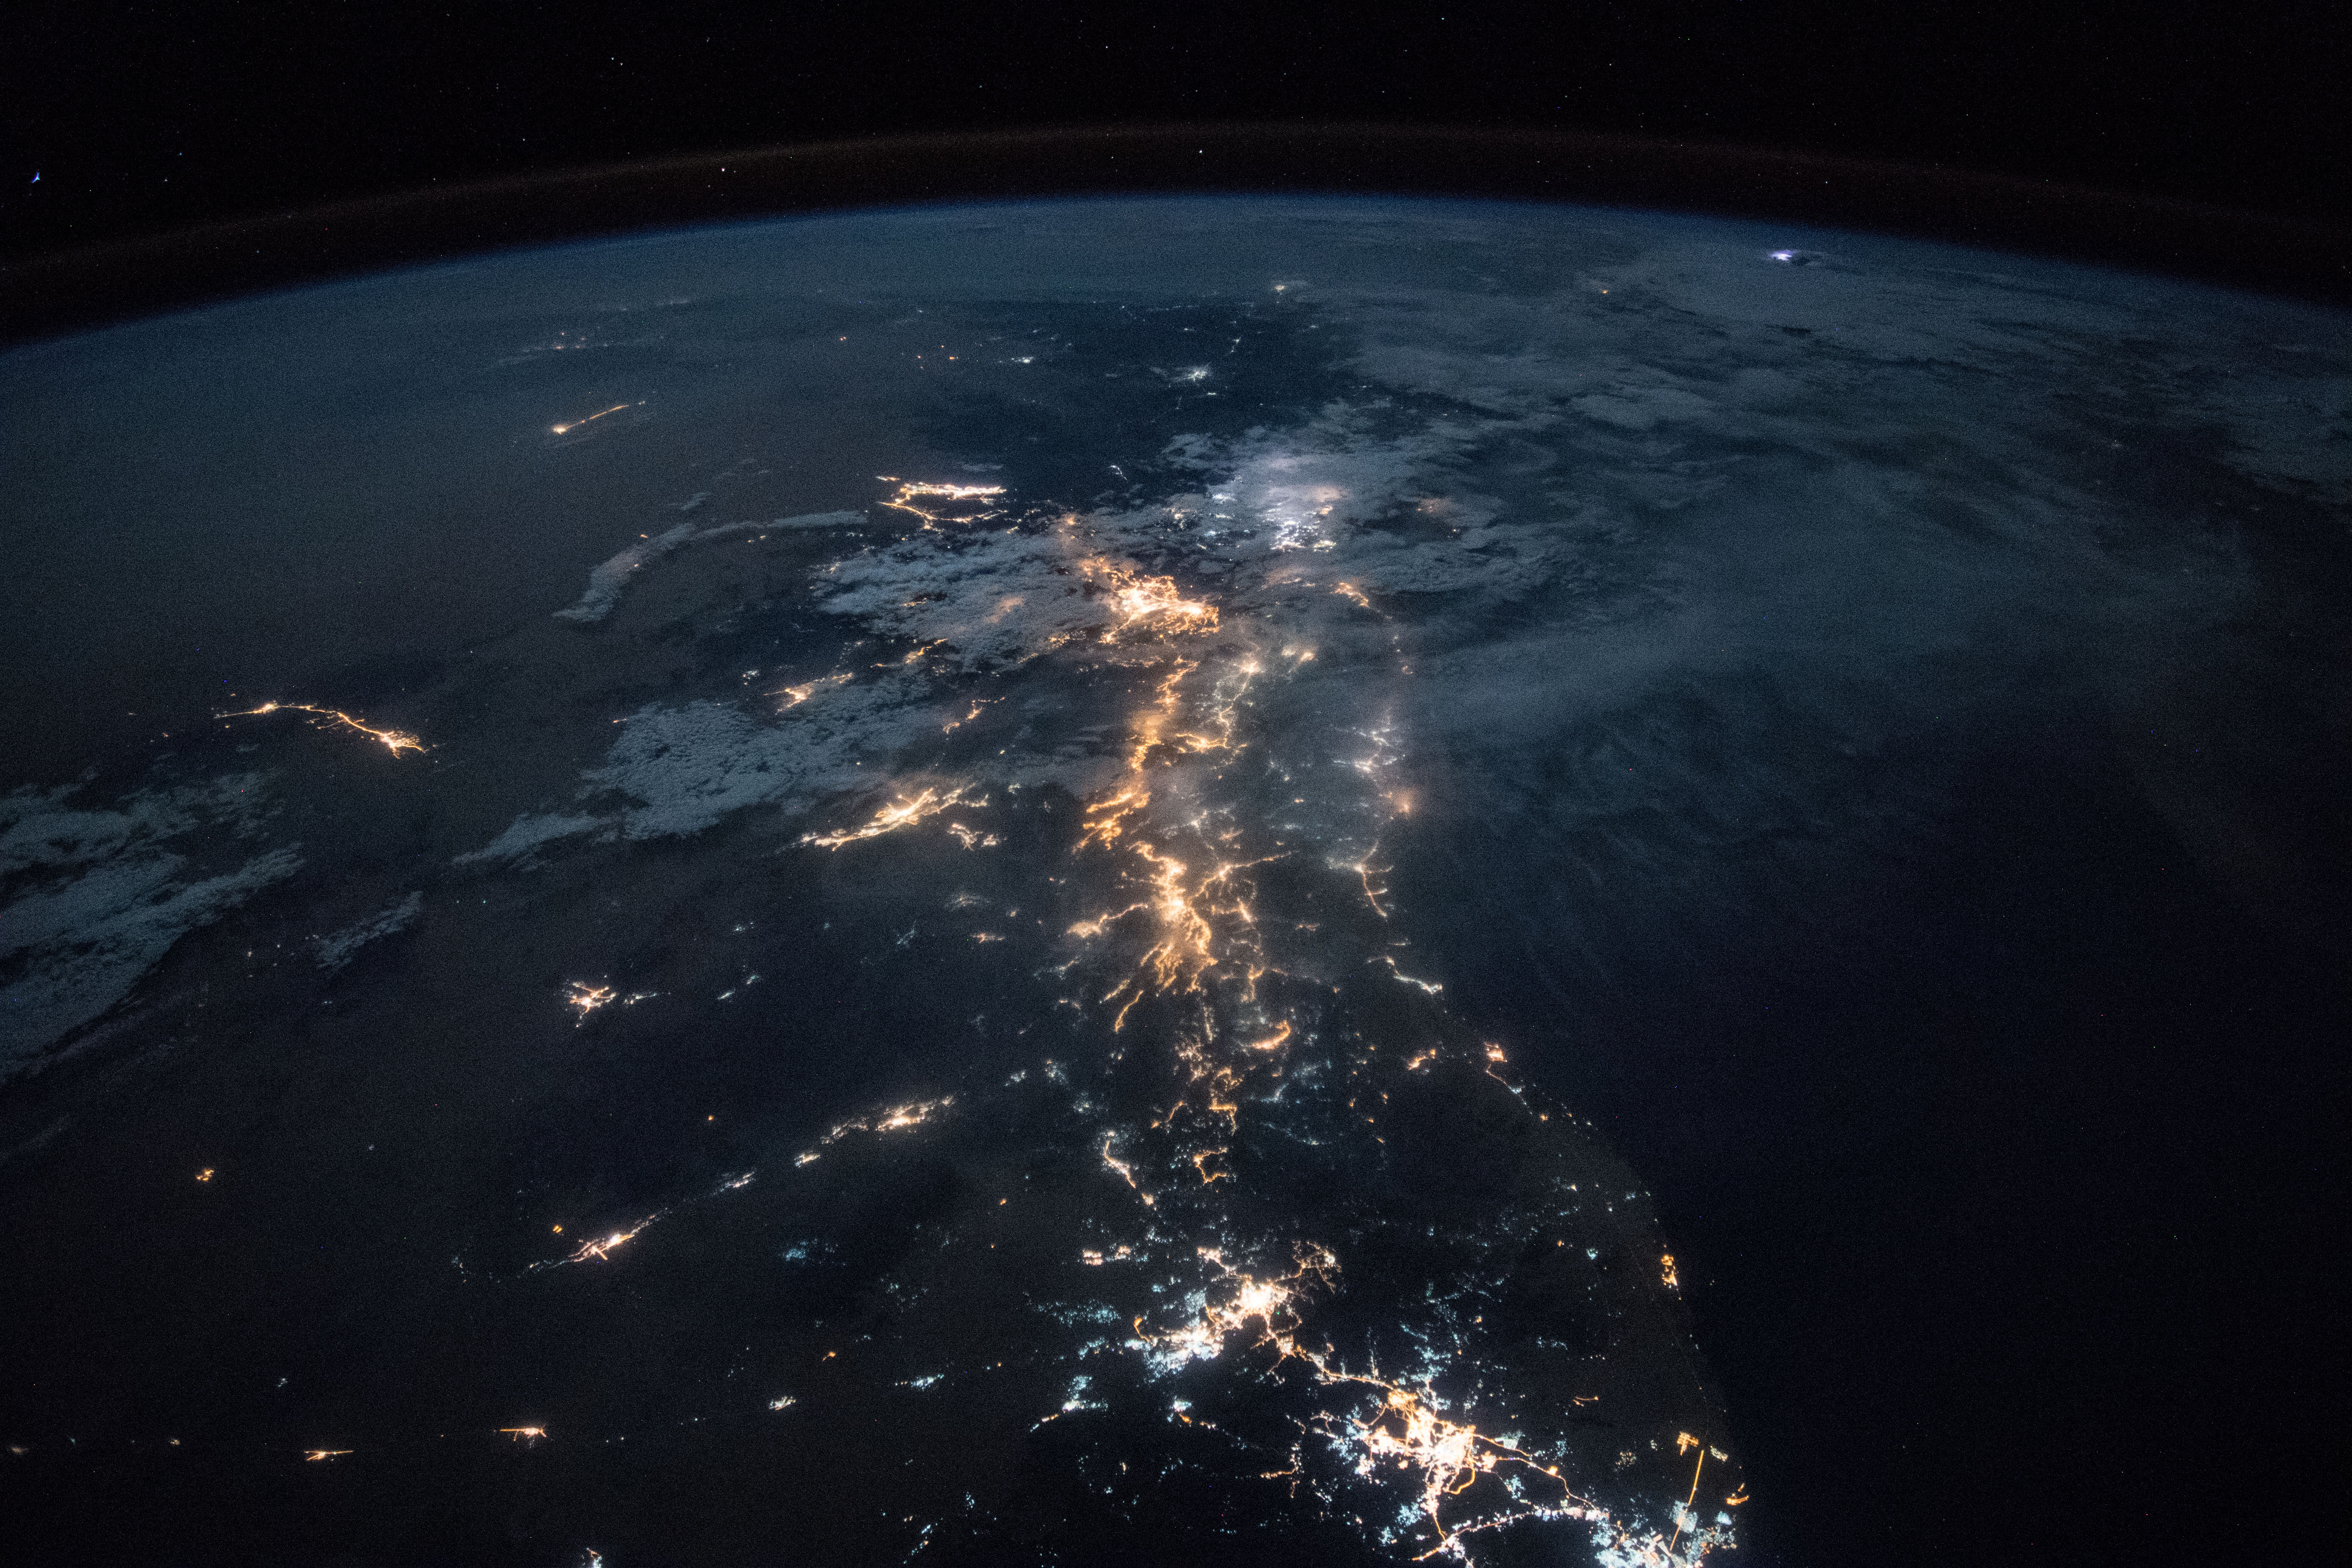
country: SAUDI ARABIA
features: BISHAH CITY, ASIR MOUNTAINS, RED SEA, ABHA CITY, JAZAN CITY, MUHAYIL CITY, BARIQ CITY, AL NAMAS CITY, GULF OF ADEN, NIGHT, EARTH LIMB
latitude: 19.5
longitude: 41.5
